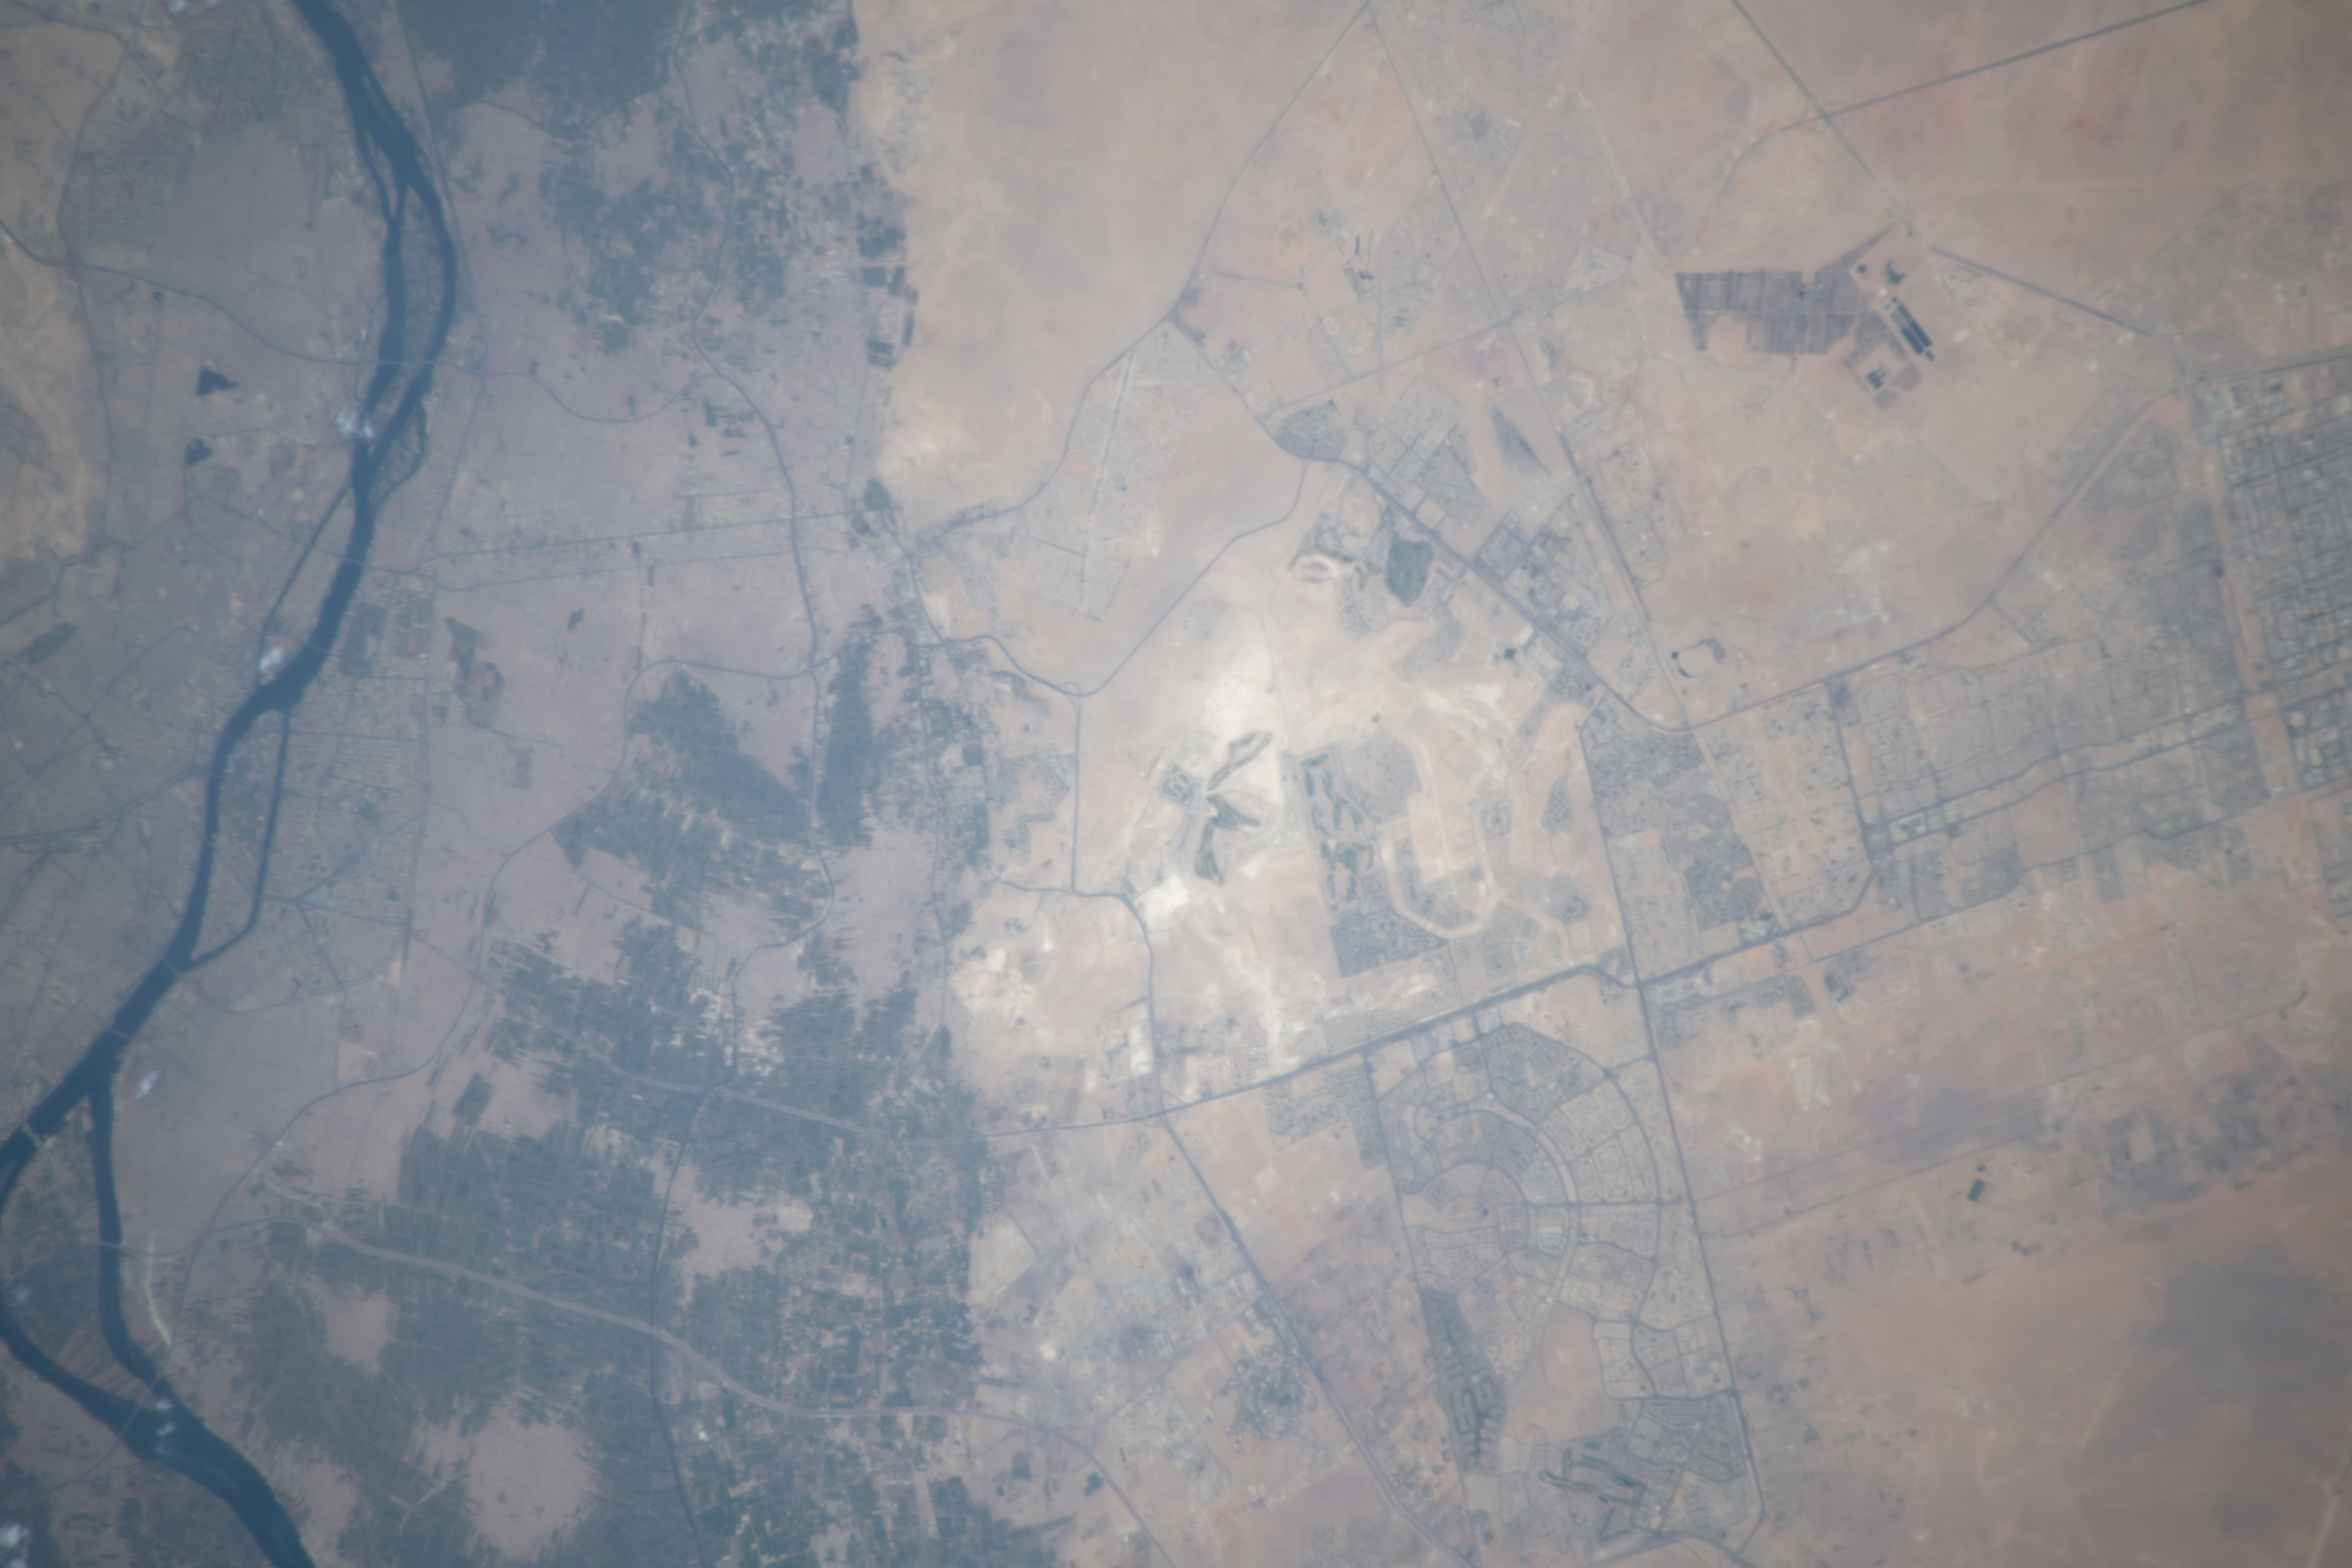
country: EGYPT
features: CAIRO, WARRAQ AL HADAR, GAZIRAT WARRAQ AL HADAR, NILE RIVER
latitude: 30.0
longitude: 31.1
